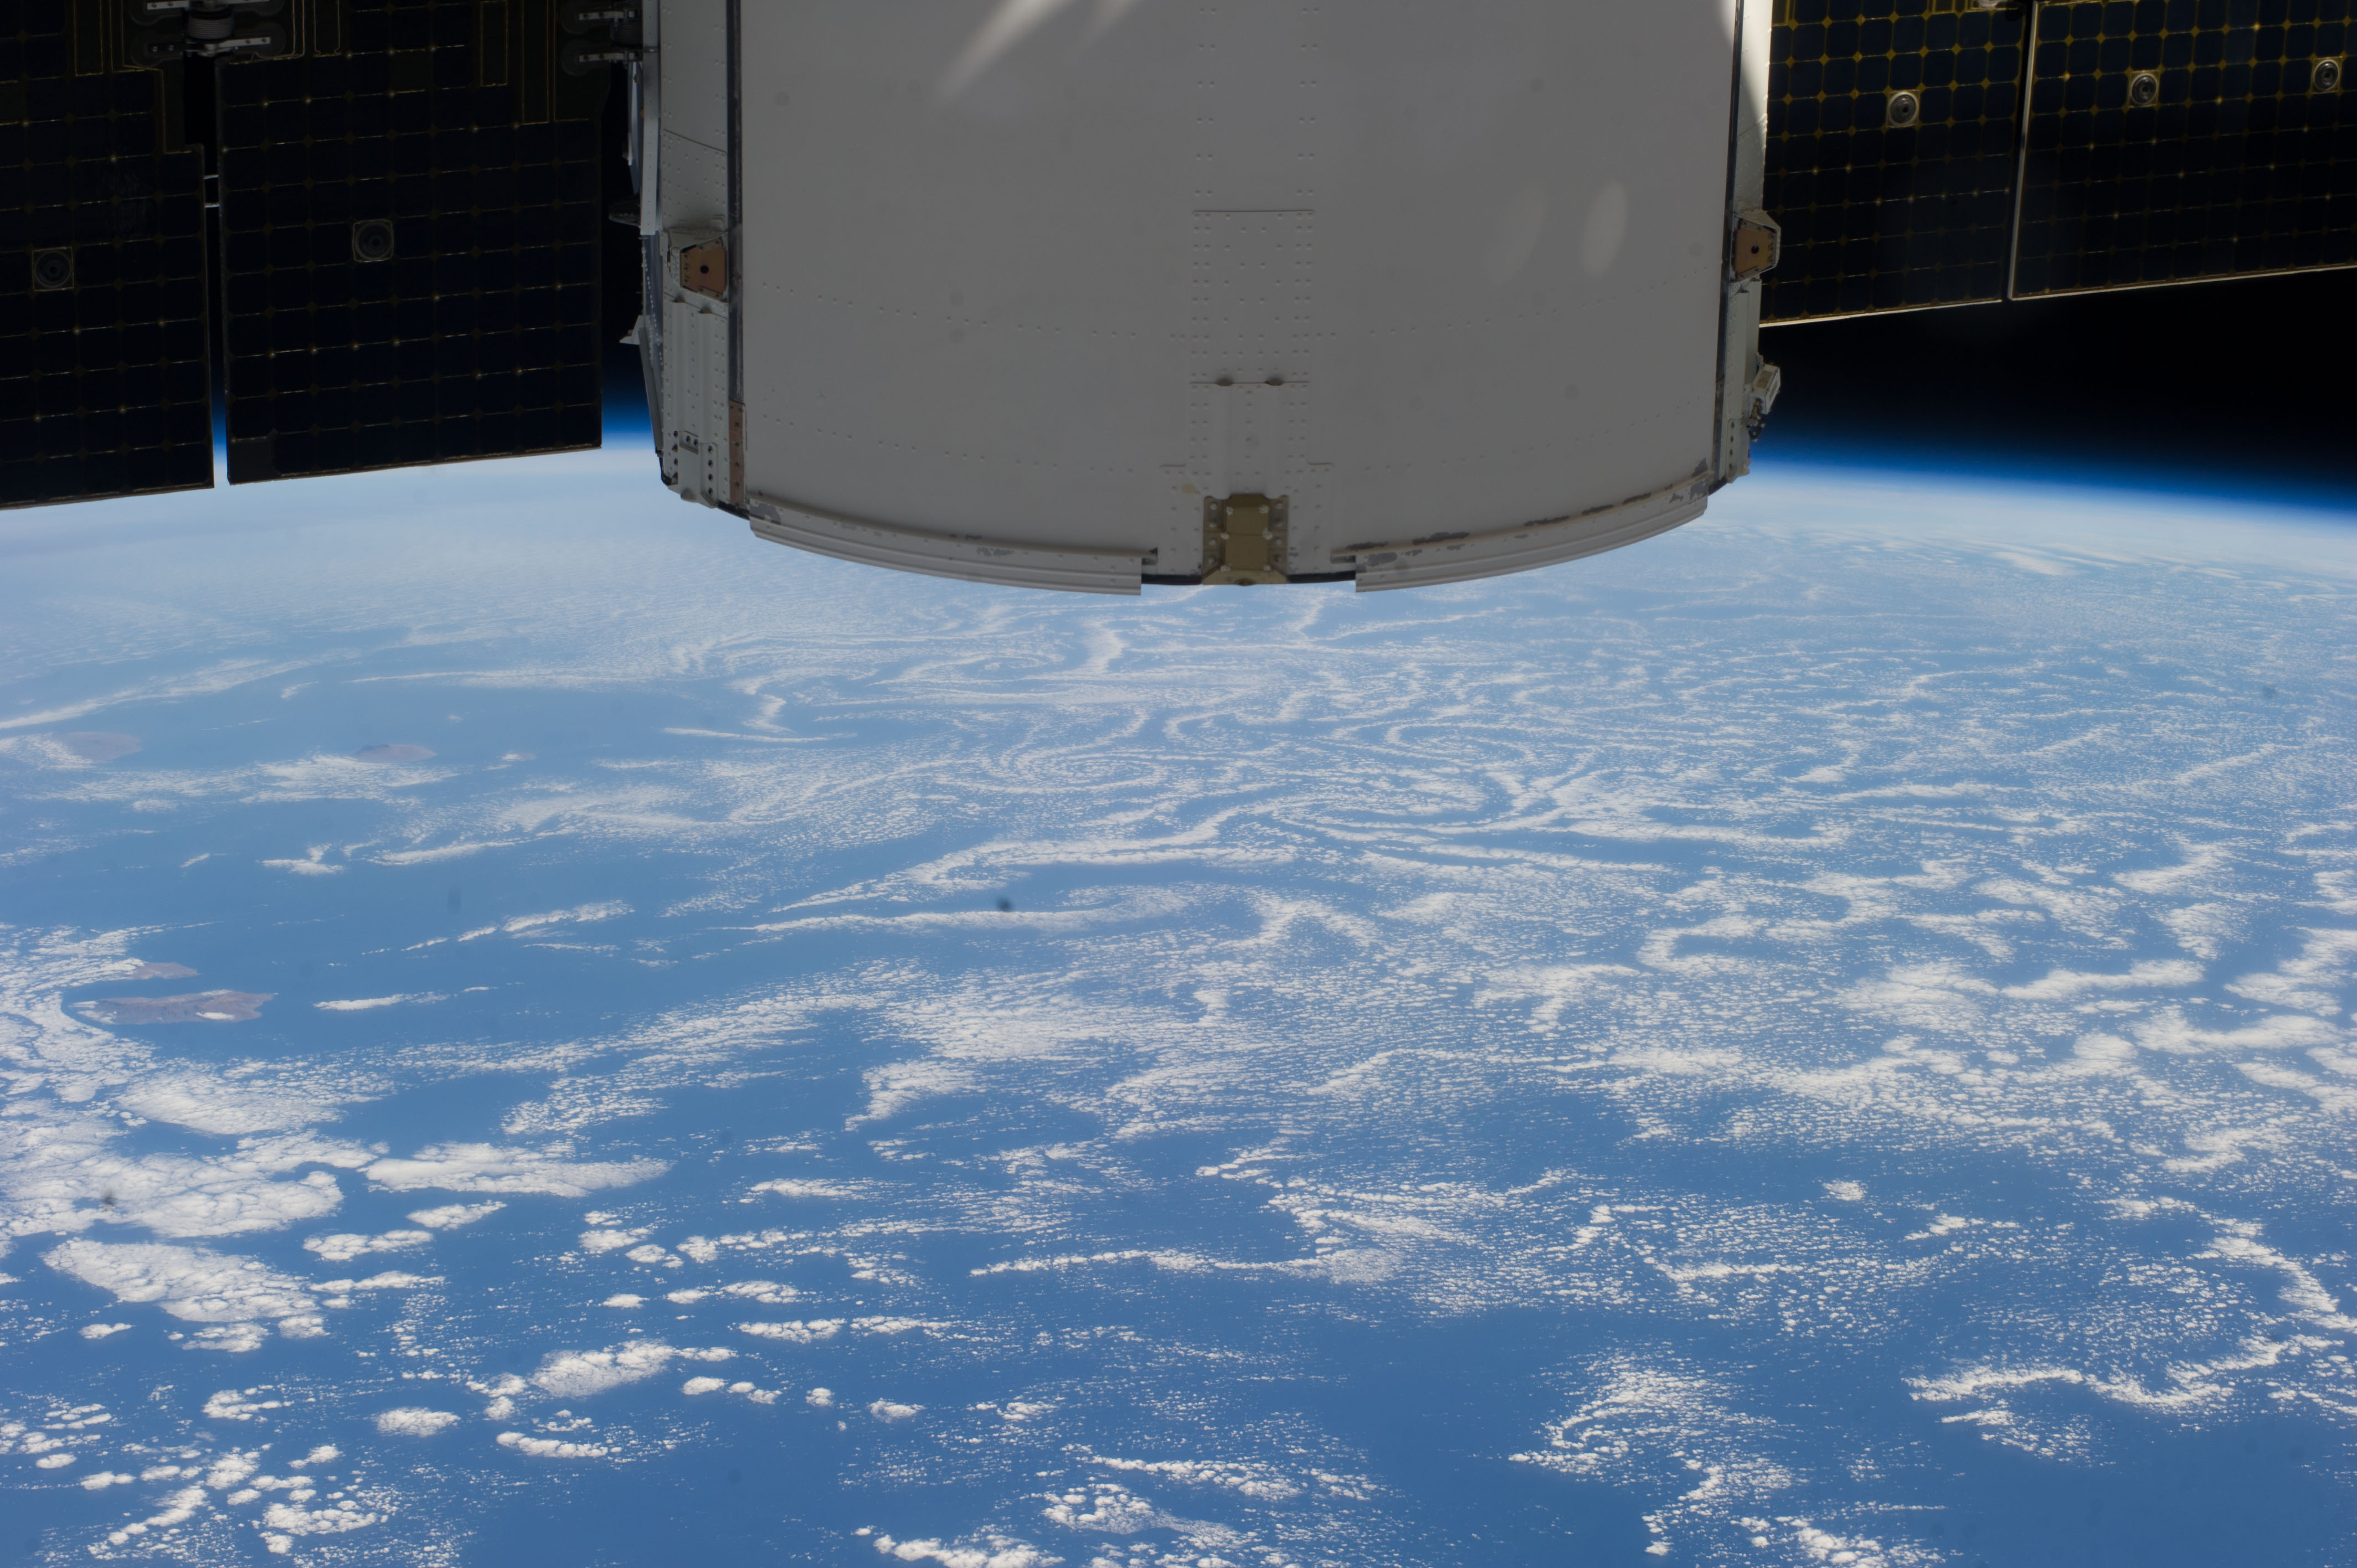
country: CAPE VERDE
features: ISLANDS, ATLANTIC OCEAN, EARTH LIMB
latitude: 15.5
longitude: -26.4
